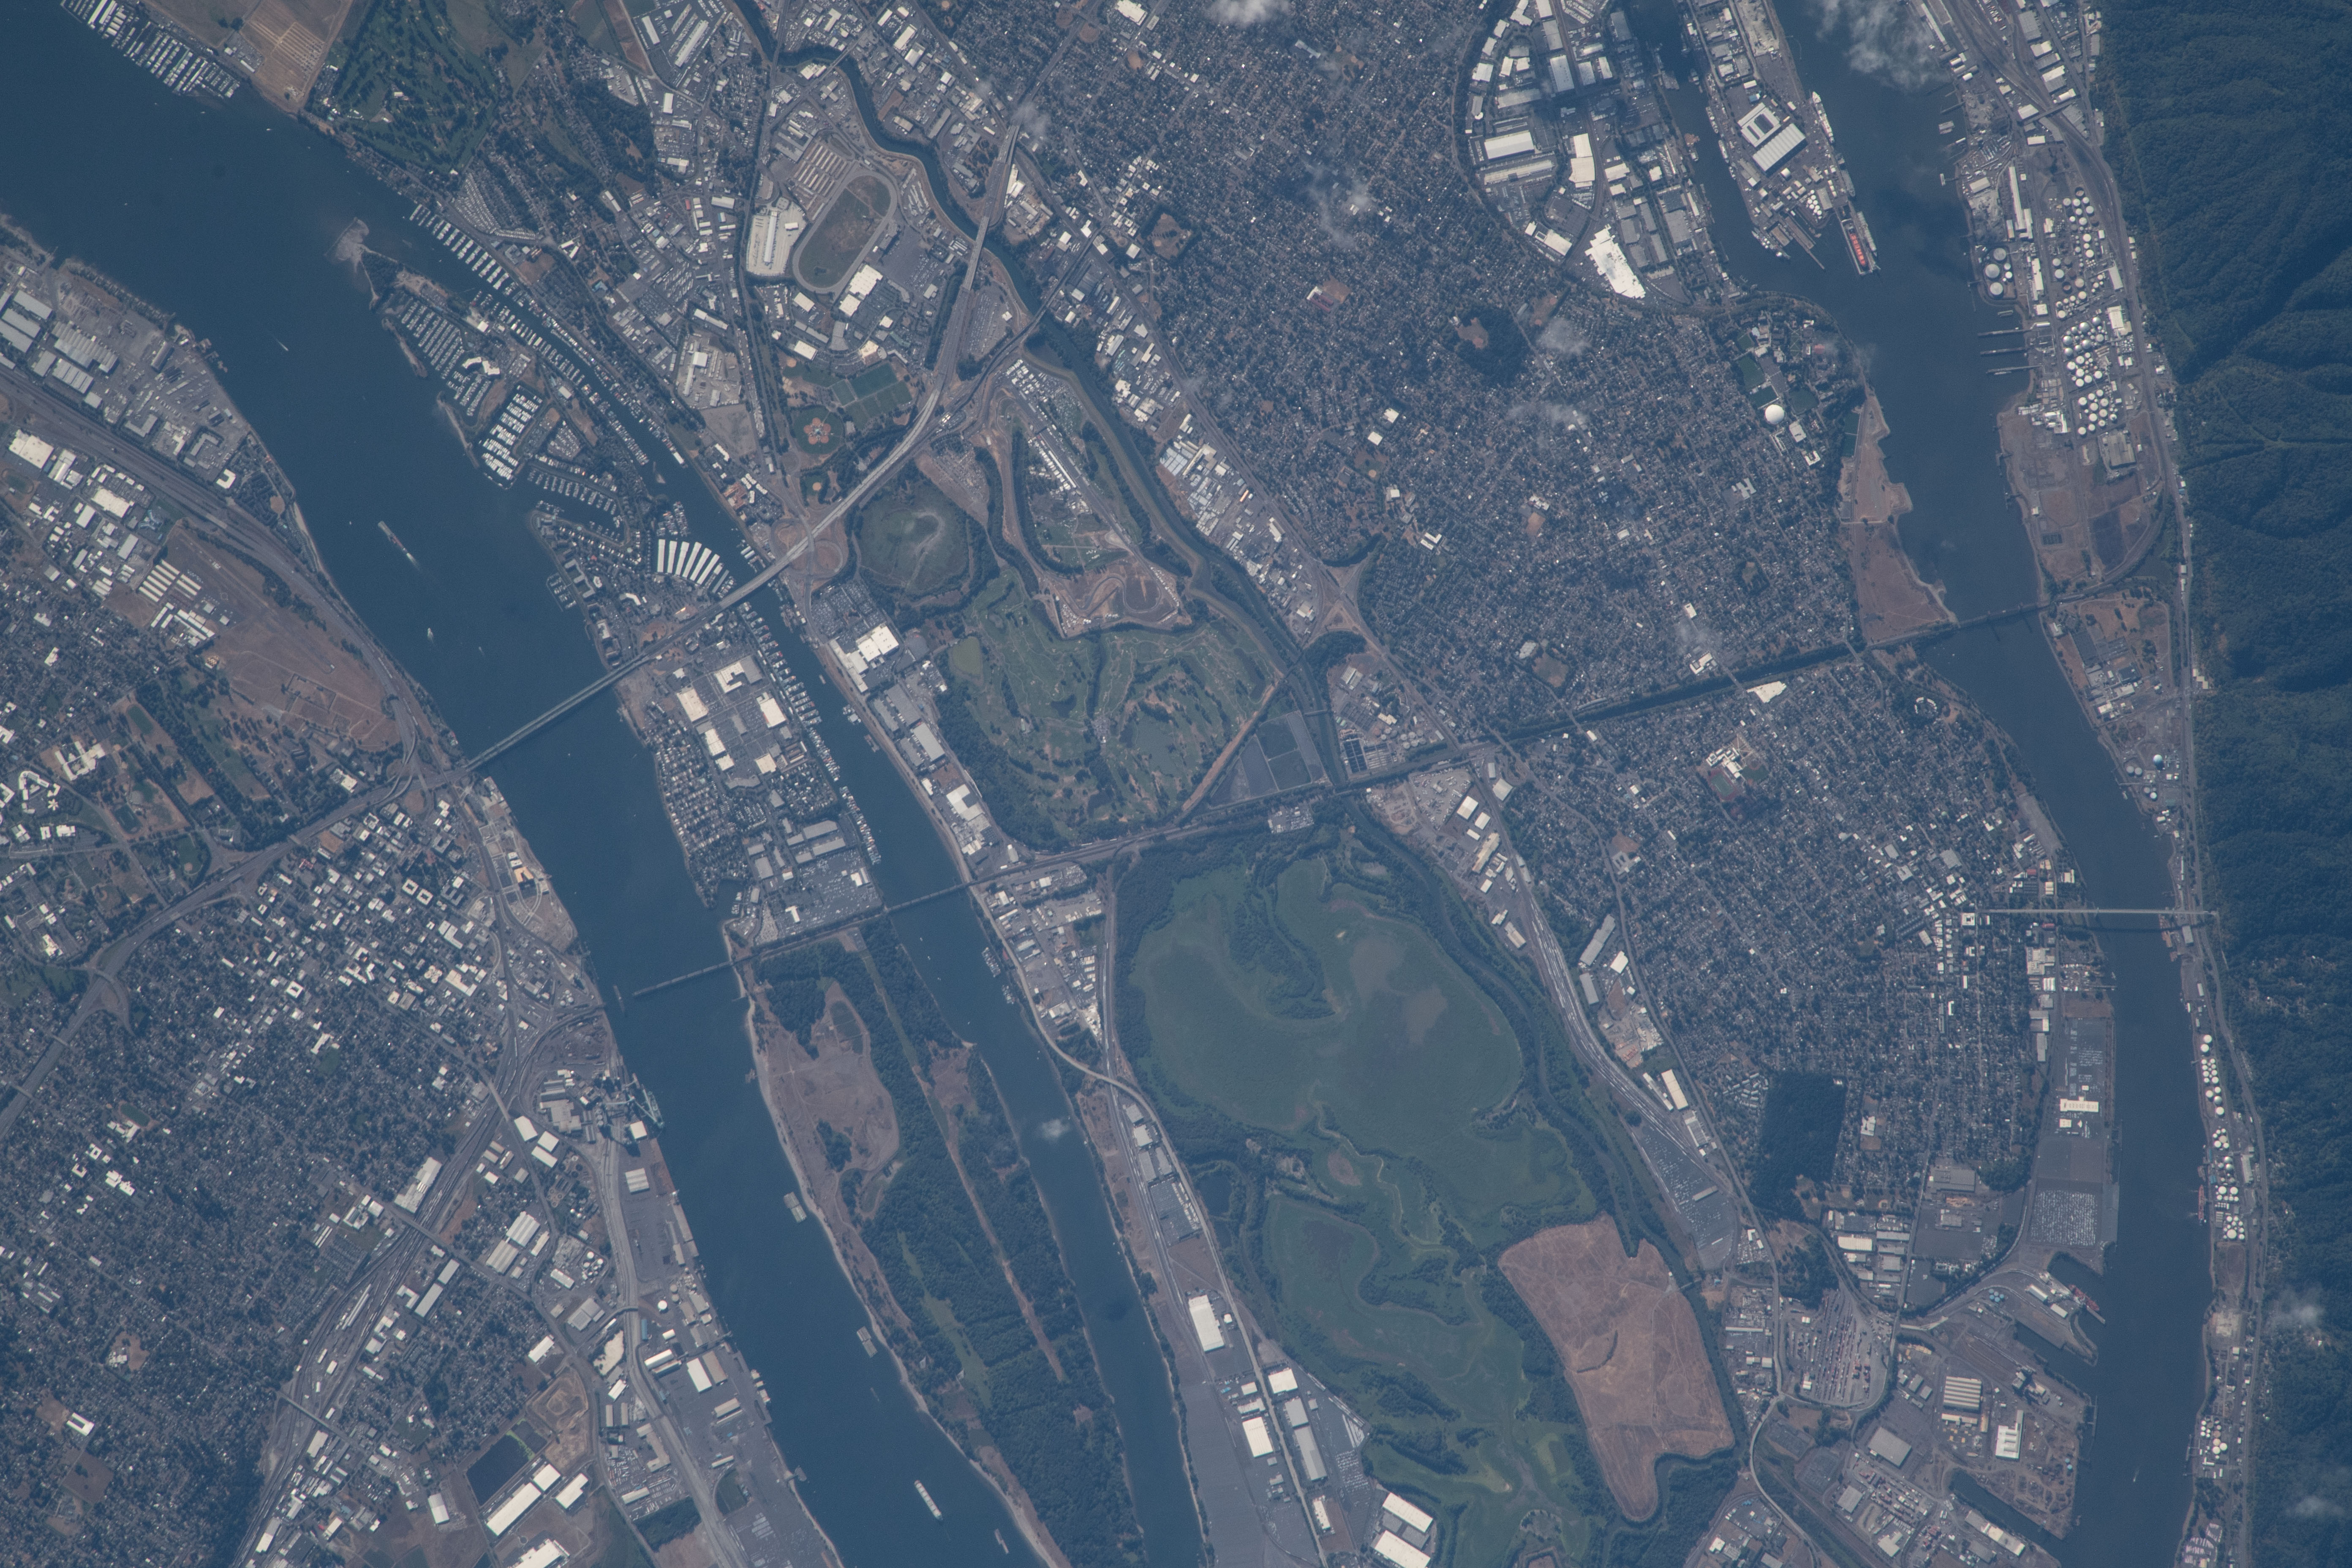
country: USA-OREGON
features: PORTLAND INTERNATIONAL AIRPORT, HAYDEN ISLAND
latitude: 45.6
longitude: -122.7
